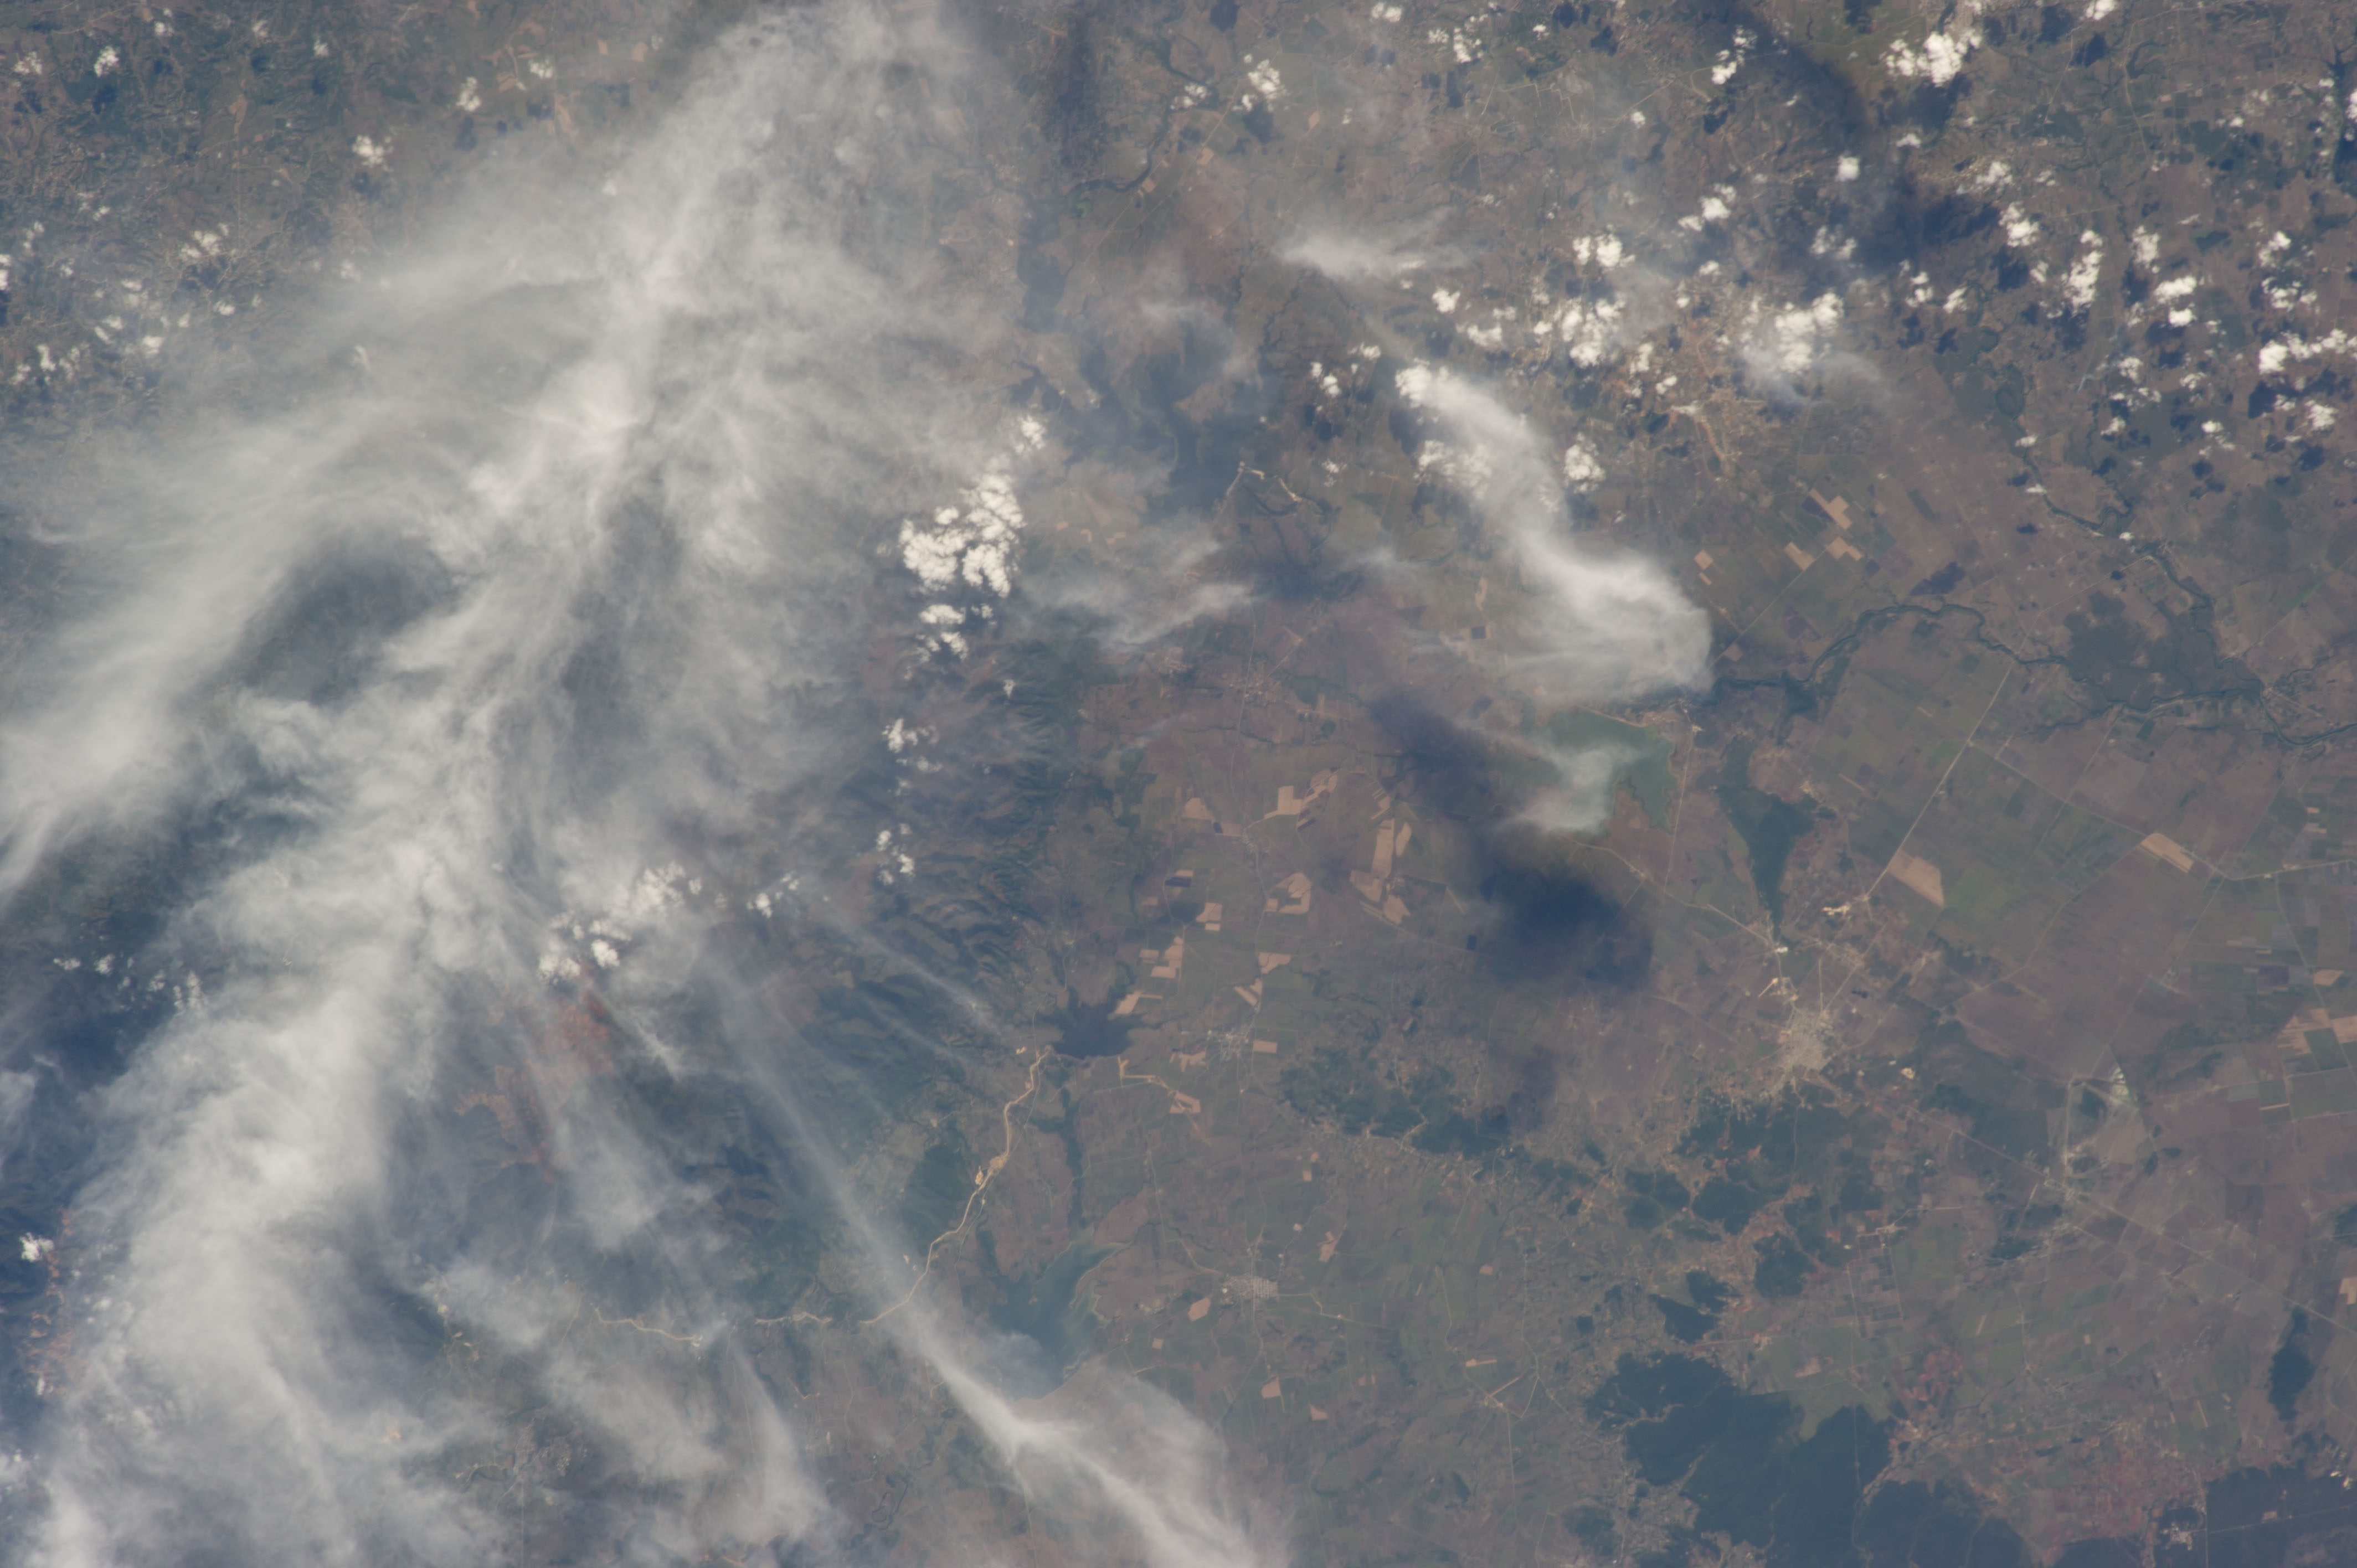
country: CUBA
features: SAN GERMAN, LOYNAZ HECHEVARRIA, CUETO
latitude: 20.5
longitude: -76.0
